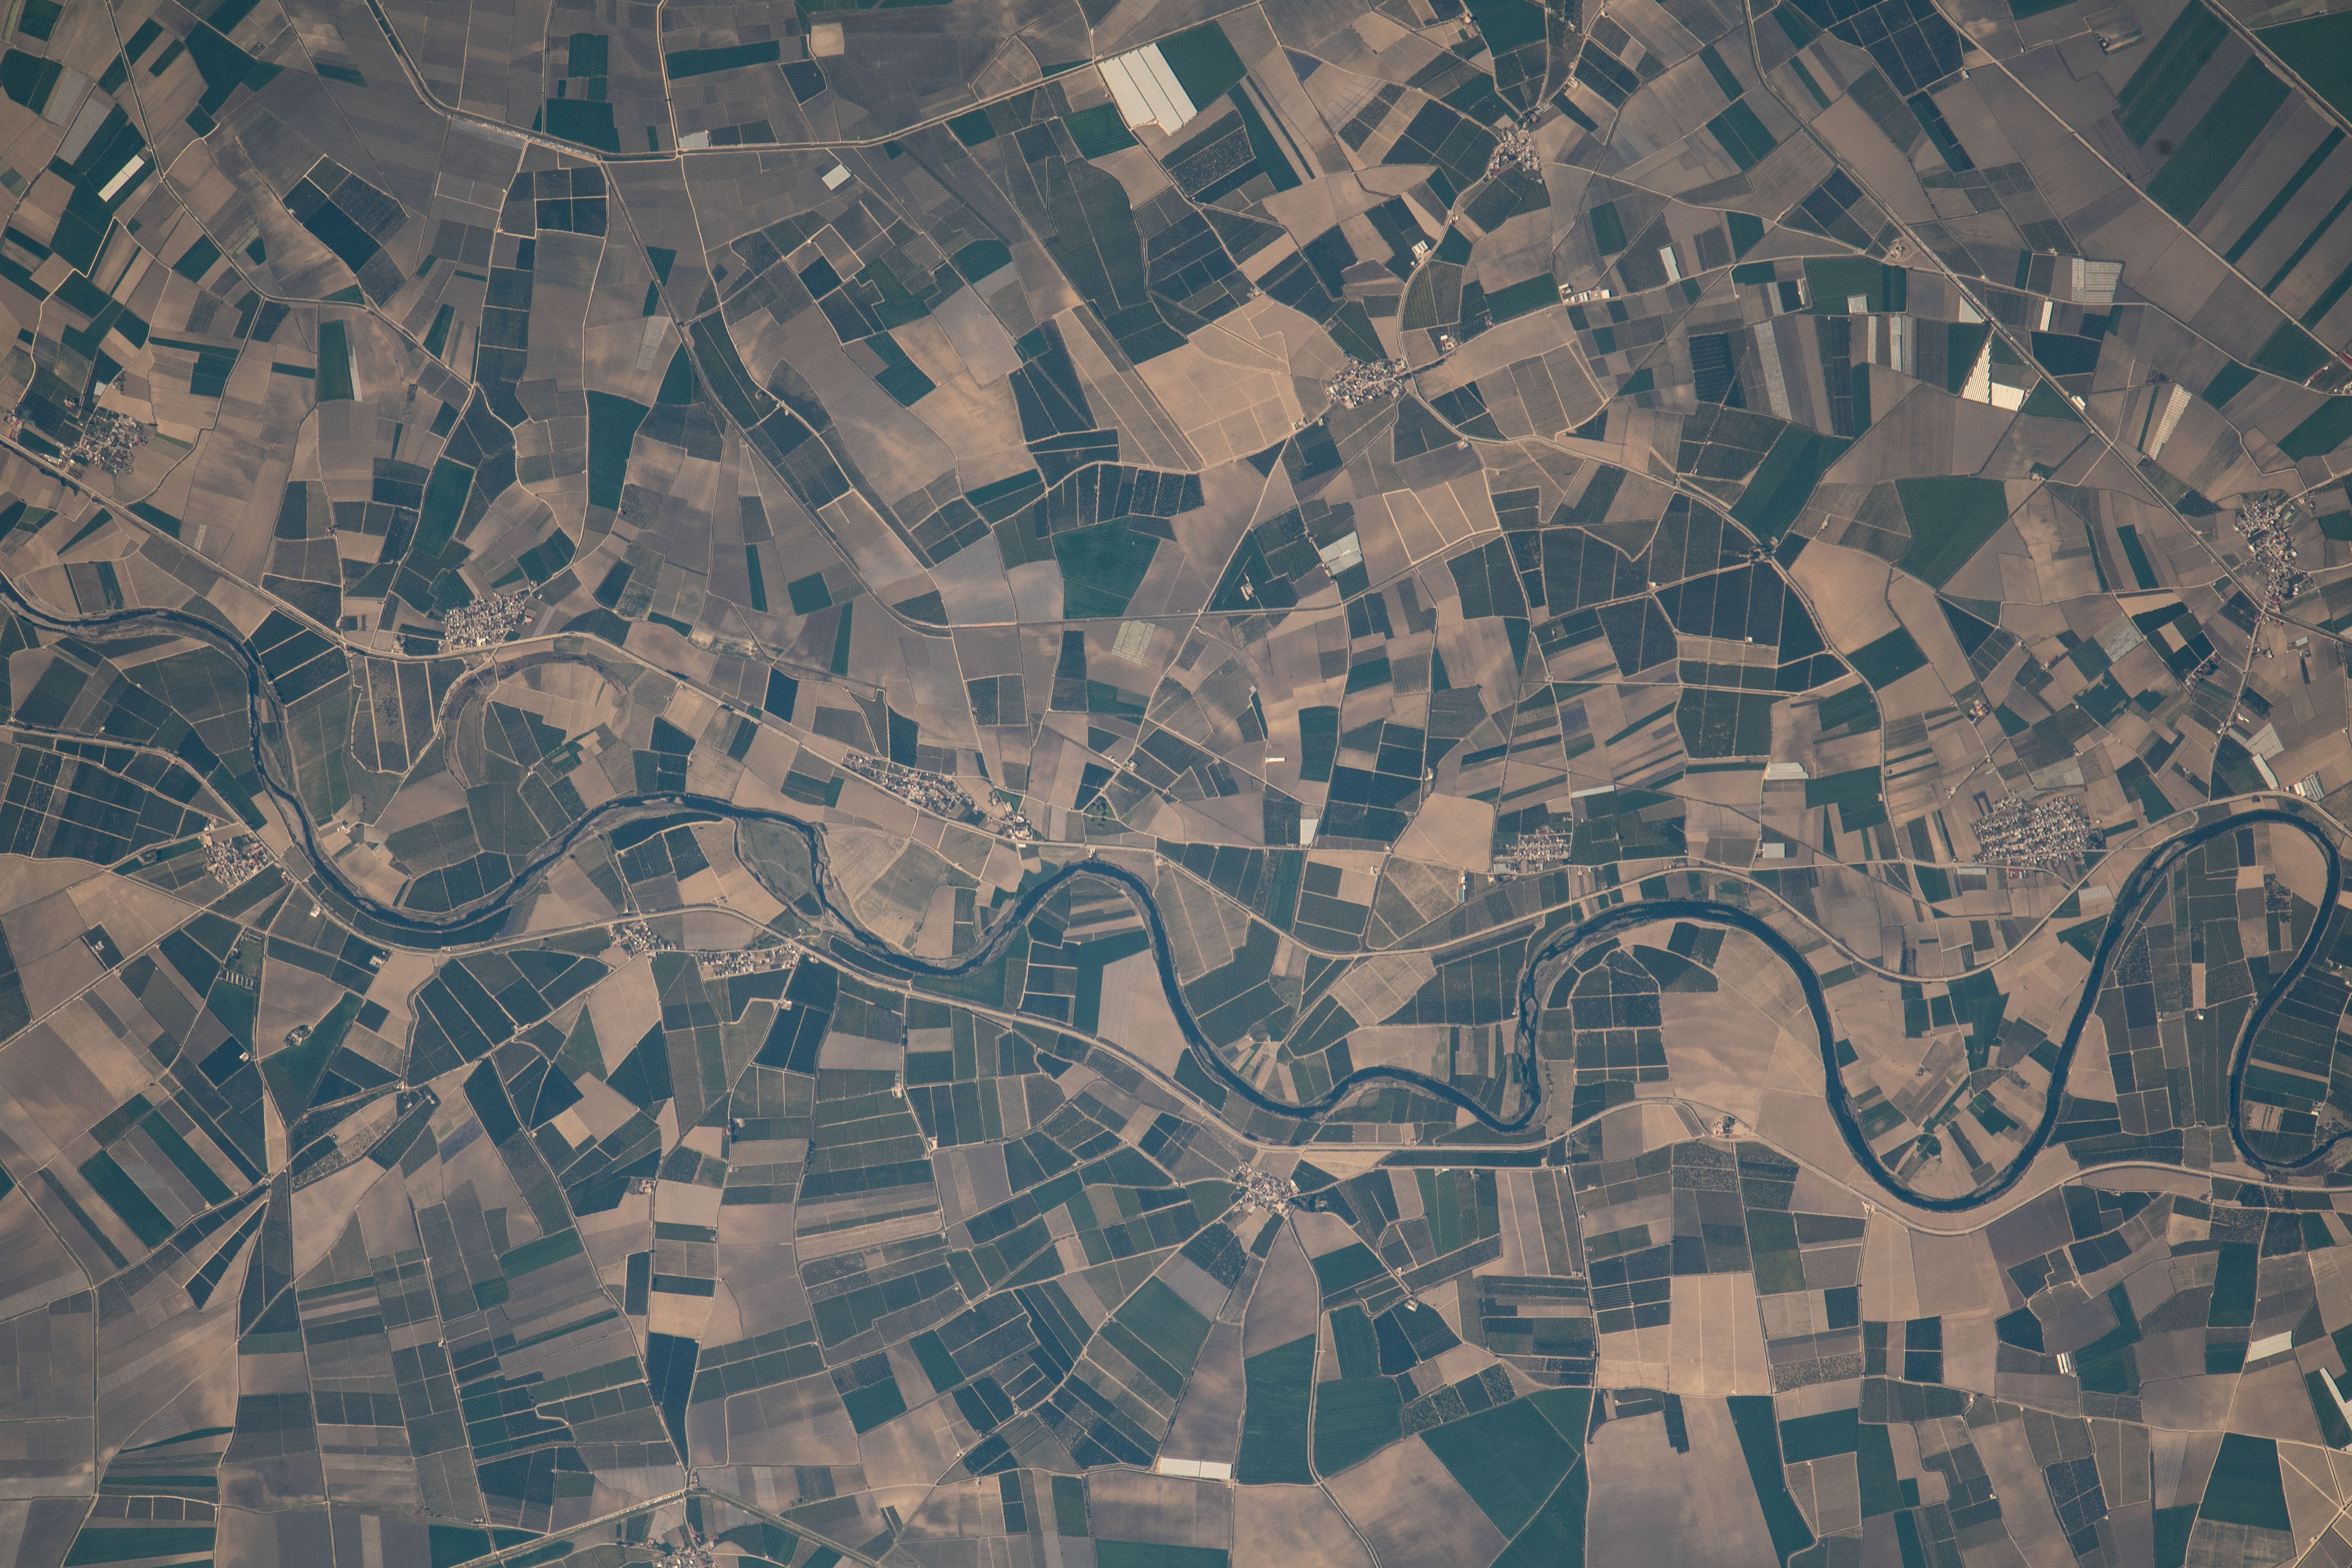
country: TURKEY
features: SEYHAN RIVER, CAPUTCU, YERDELEN
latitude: 36.8
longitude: 35.2
